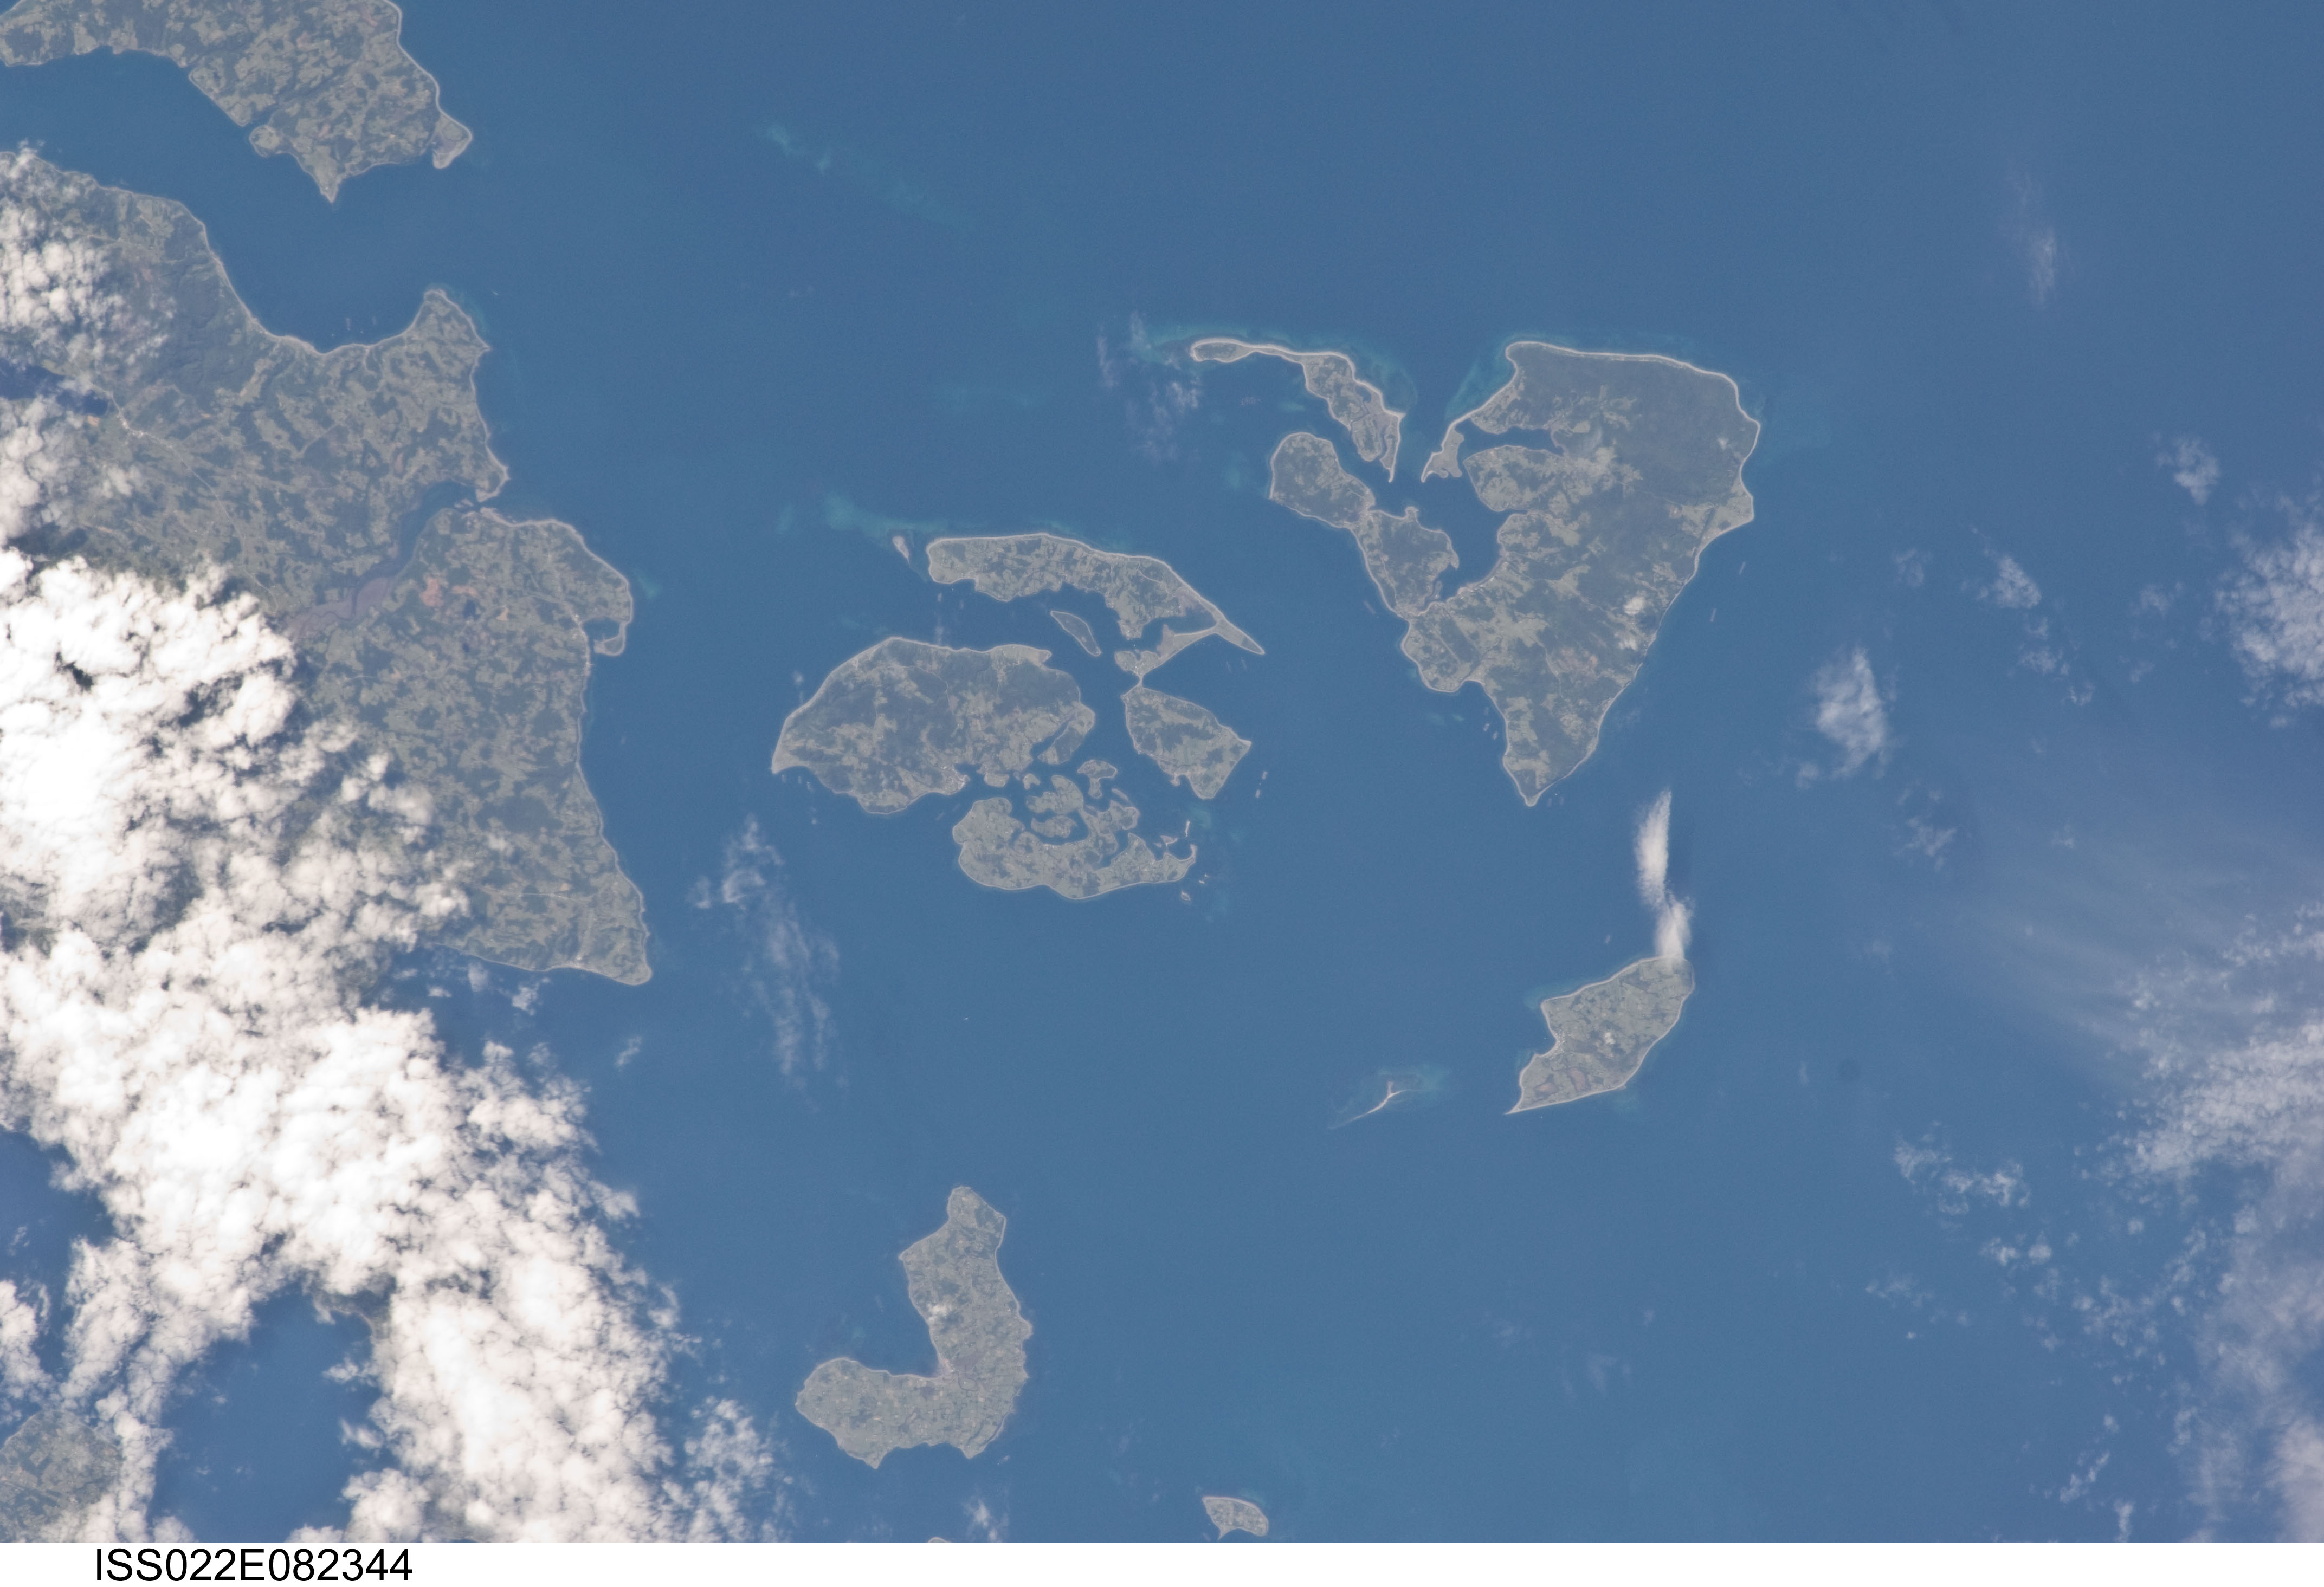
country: CHILE
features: CHAUQUES I., G. OF ANCUD, NE. CHILOE I., AGR., FOR., ISLANDS
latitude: -42.4
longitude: -73.2
